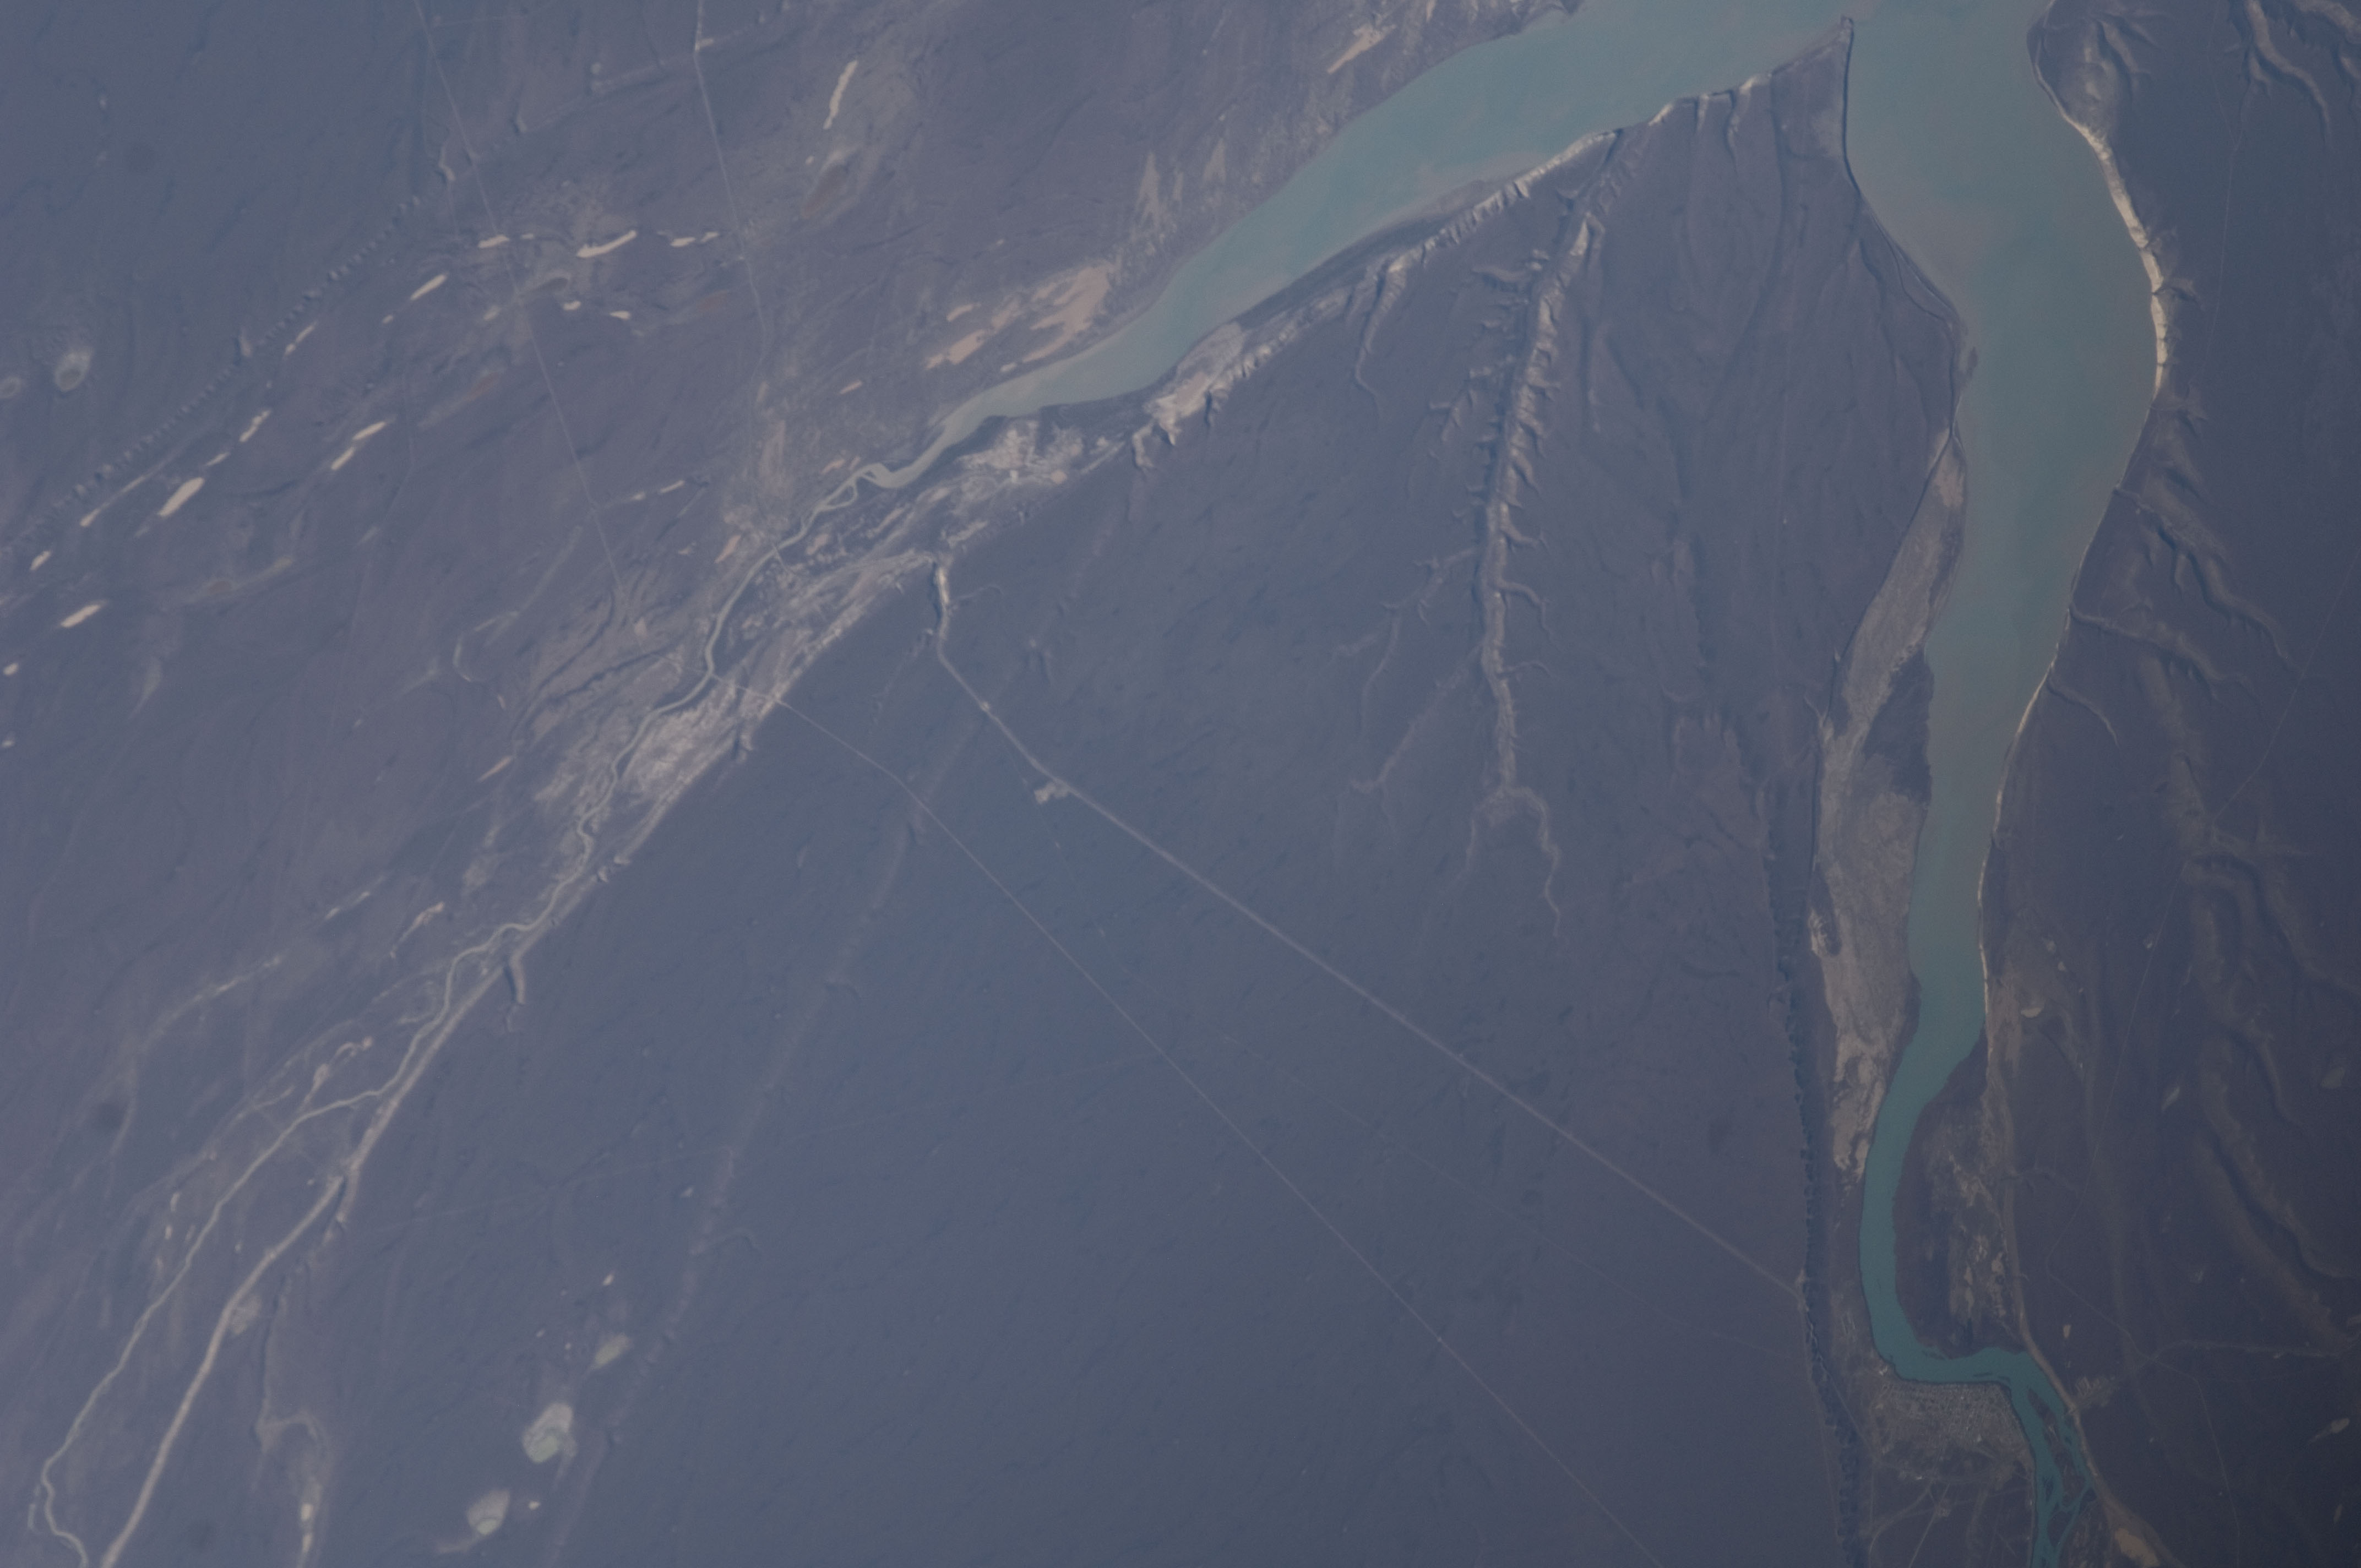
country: ARGENTINA
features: SANTA CRUZ R., ROAD
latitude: -49.8
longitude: -68.7
